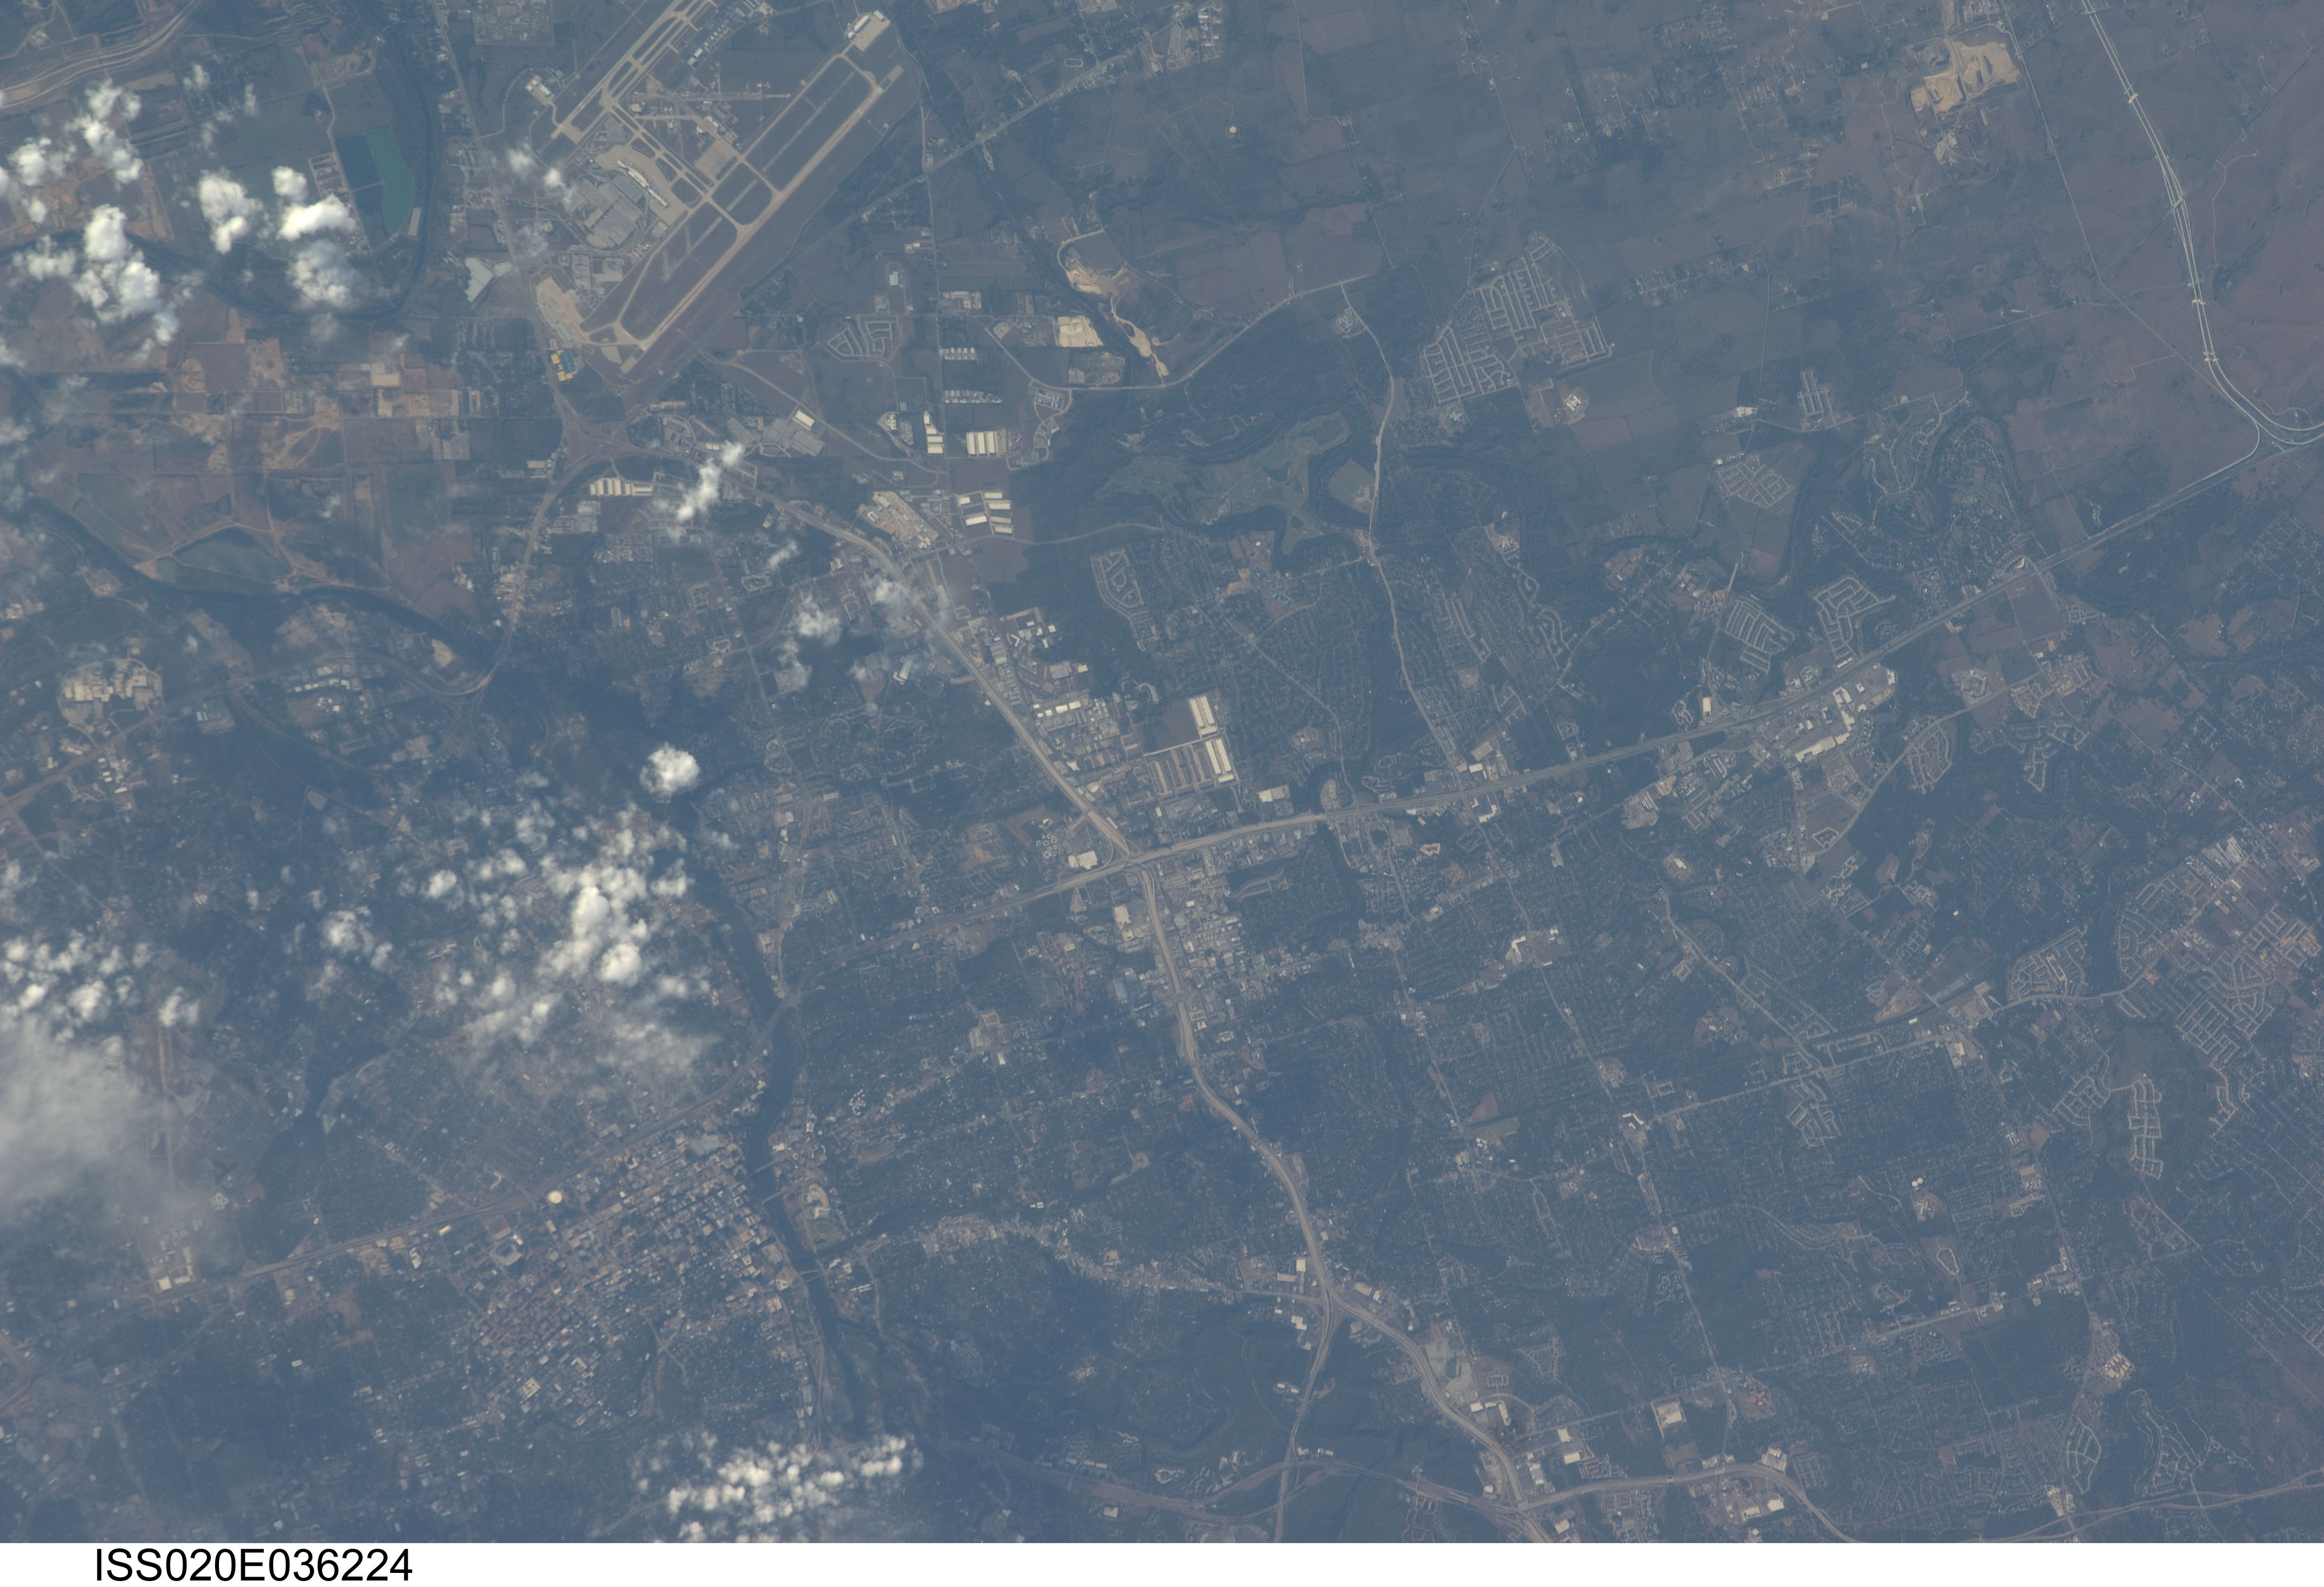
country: USA-TEXAS
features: AUSTIN, COLORADO RIVER, AIRPORT
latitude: 30.2
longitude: -97.8
